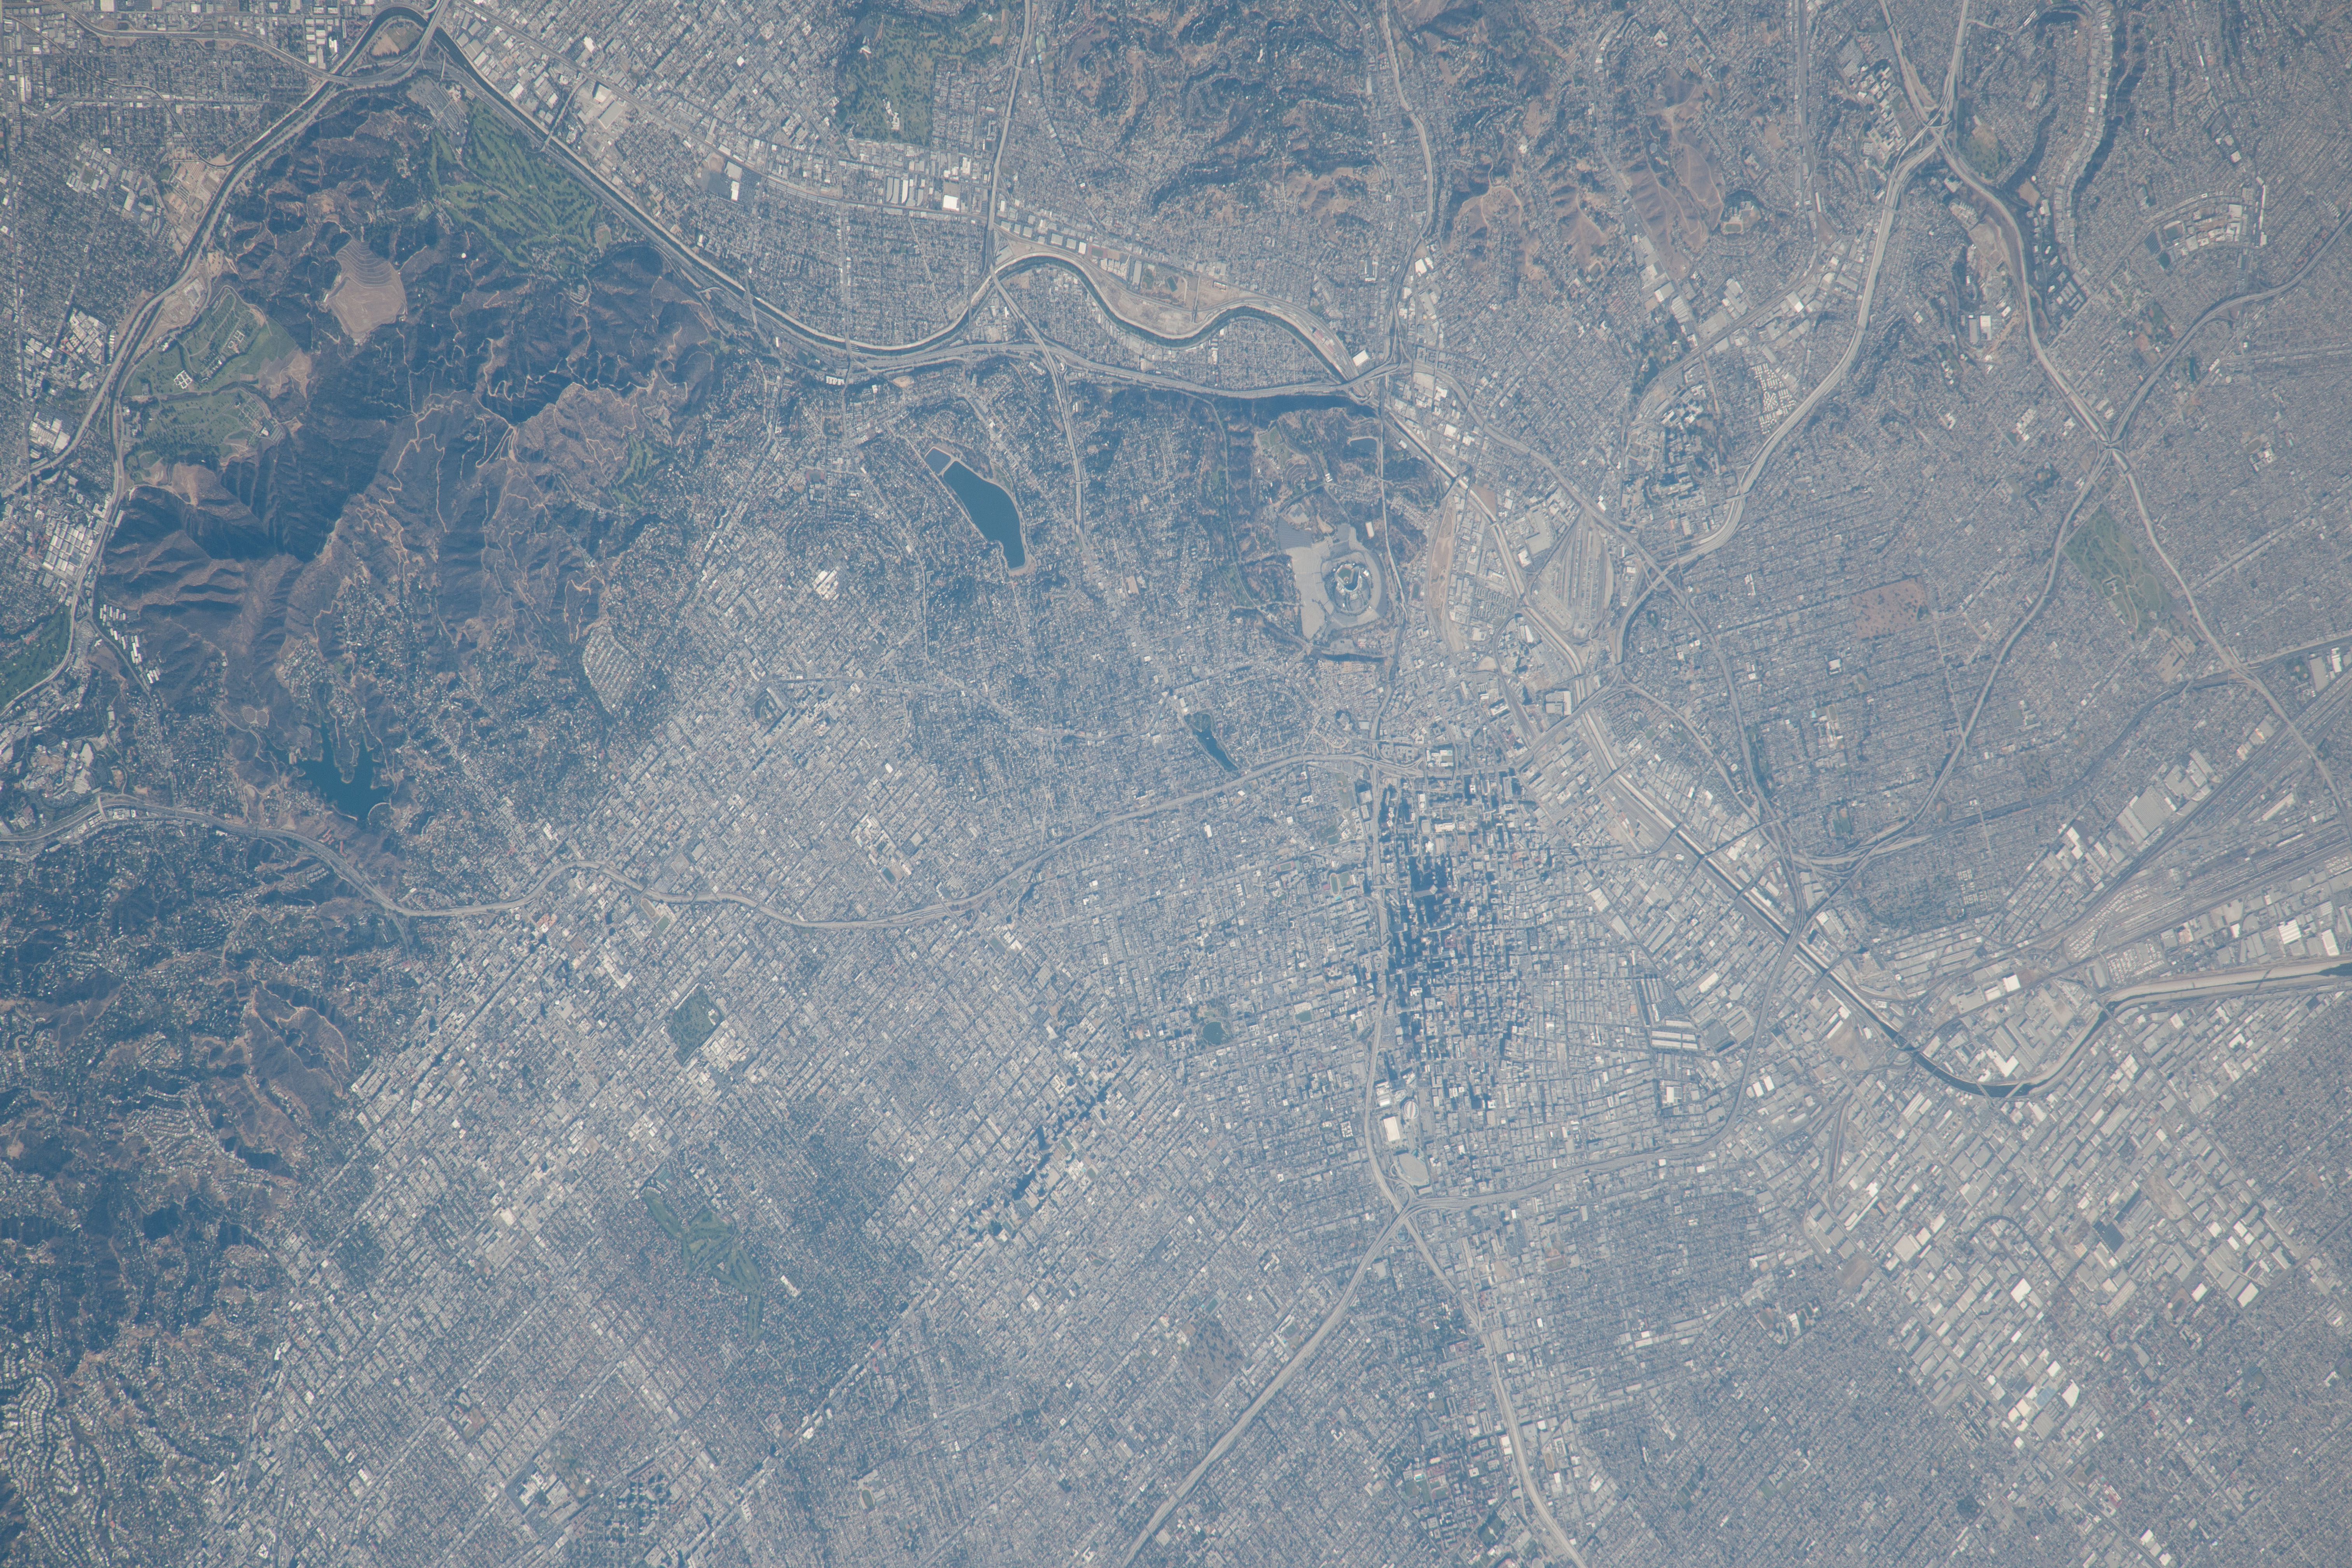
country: USA-CALIFORNIA
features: CY.
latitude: 34.1
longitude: -118.3
